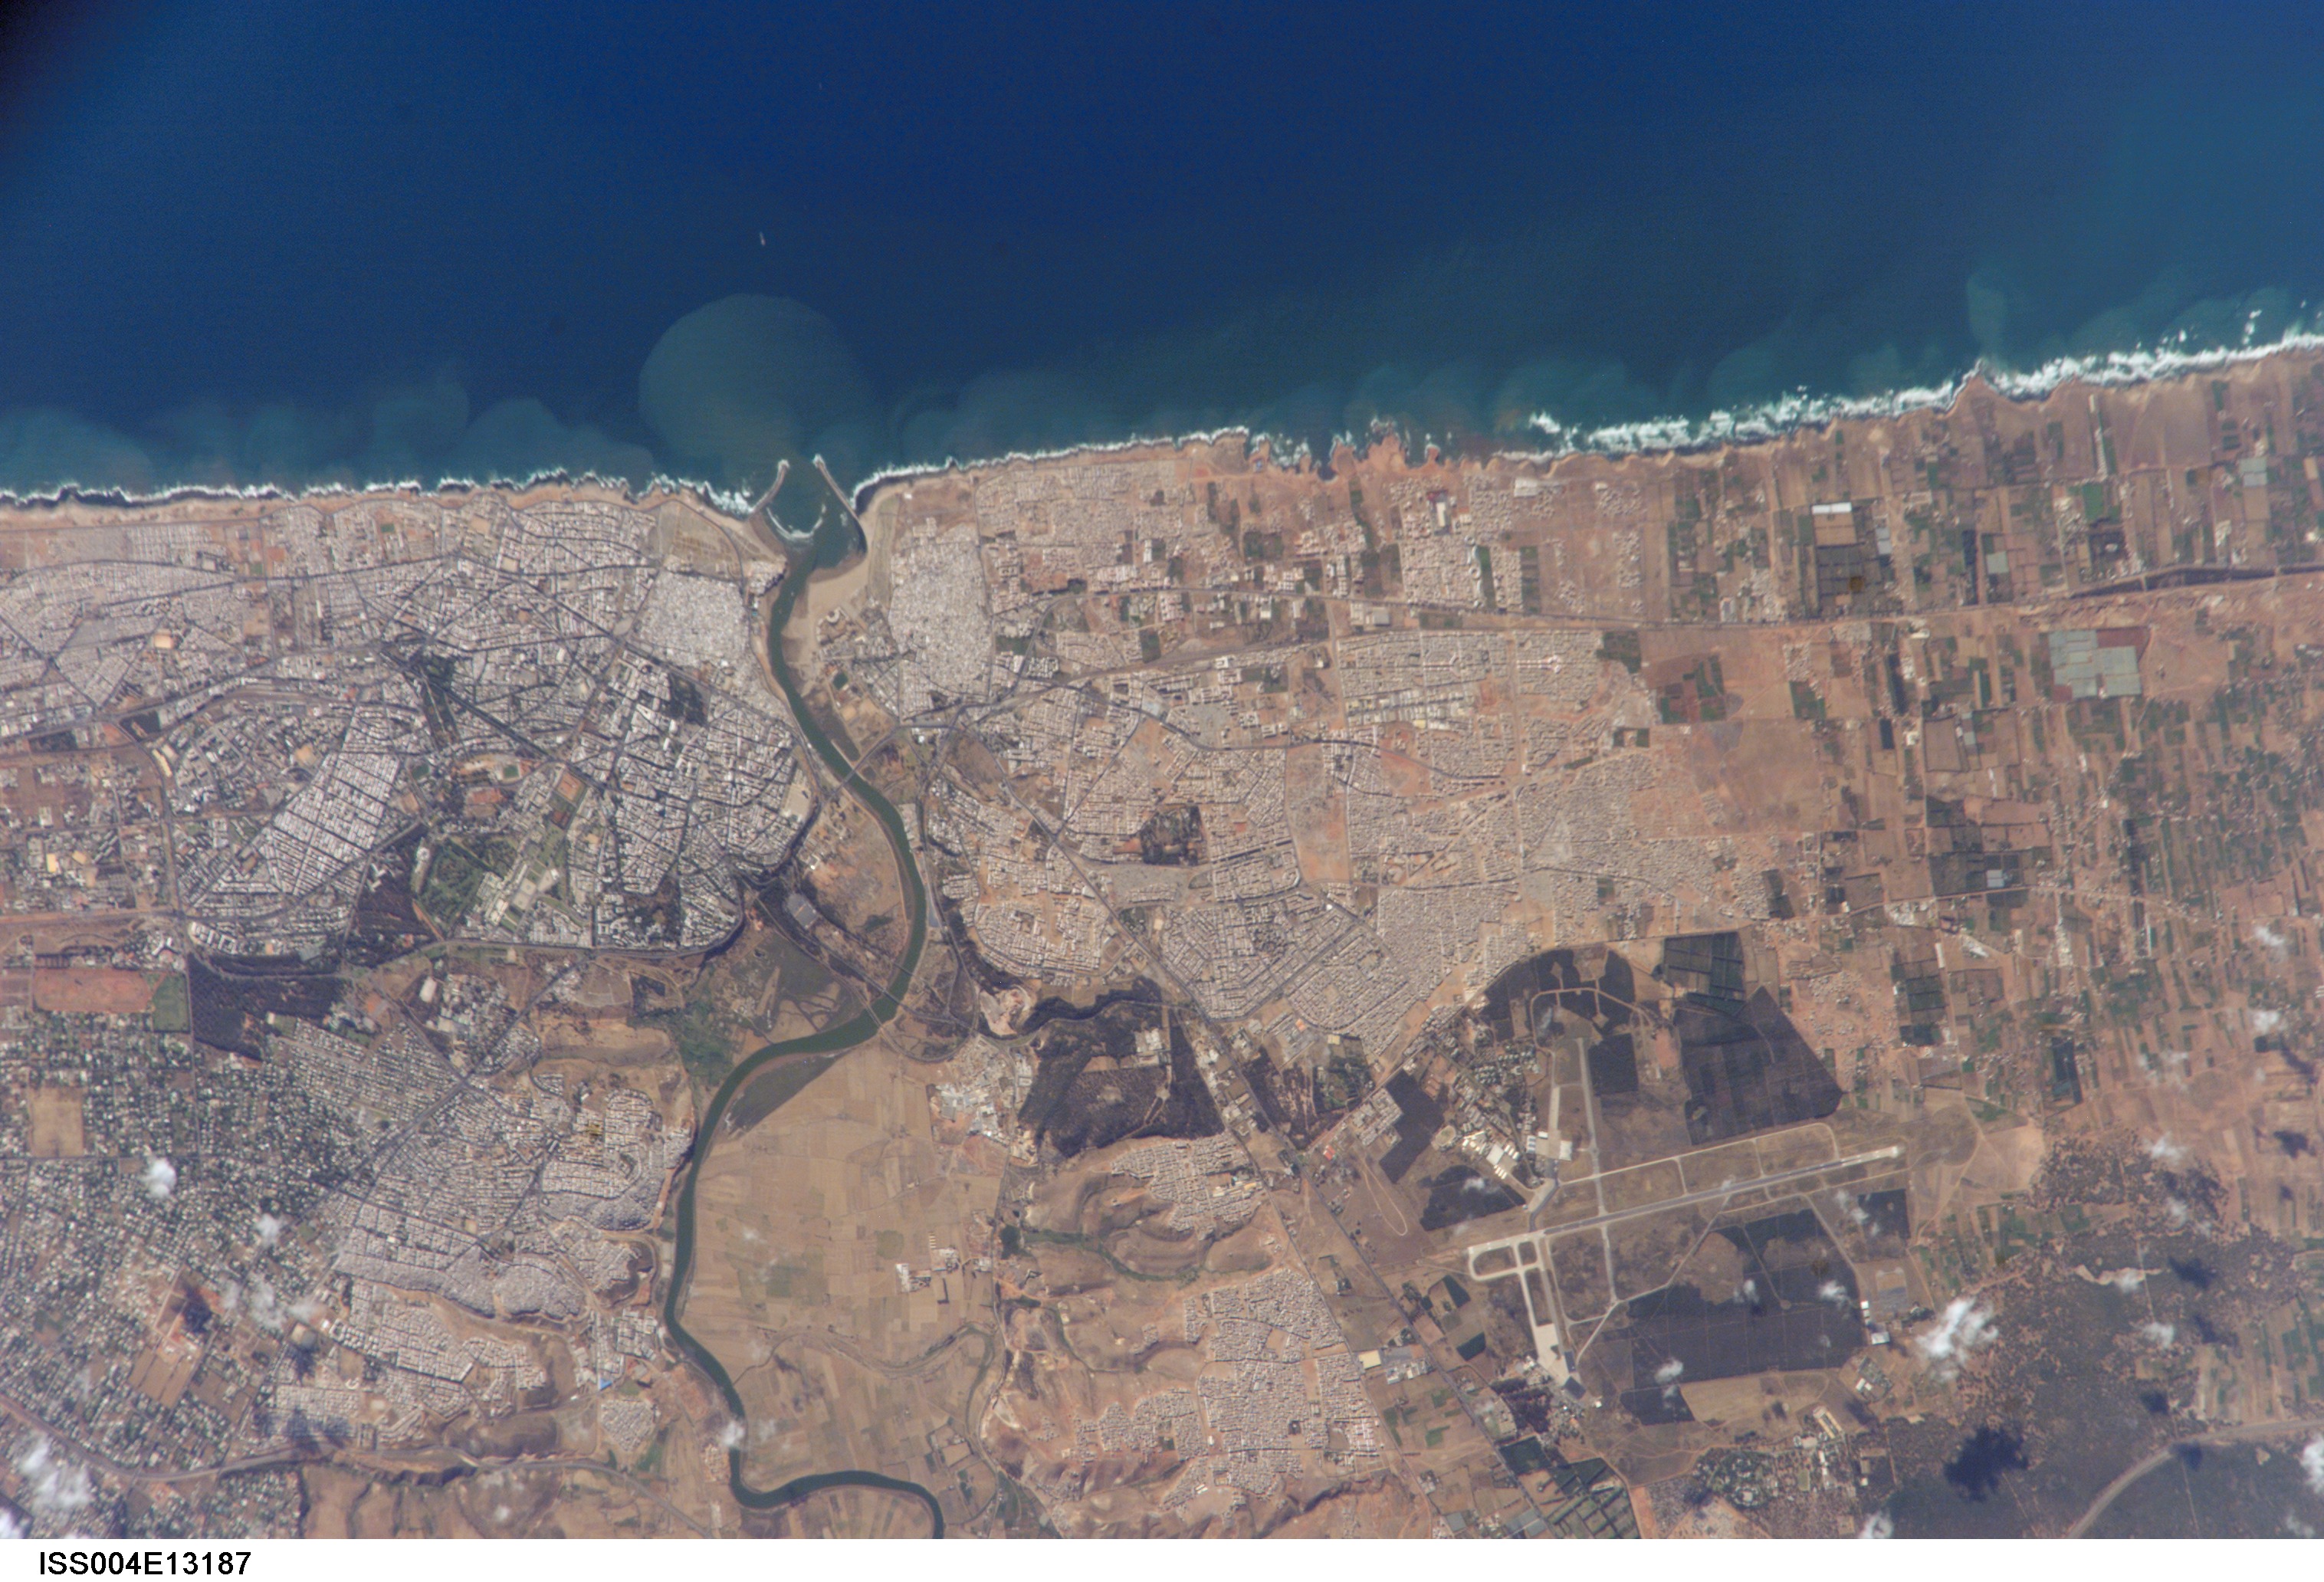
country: MOROCCO
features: RABAT
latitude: 34.0
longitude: -7.0
